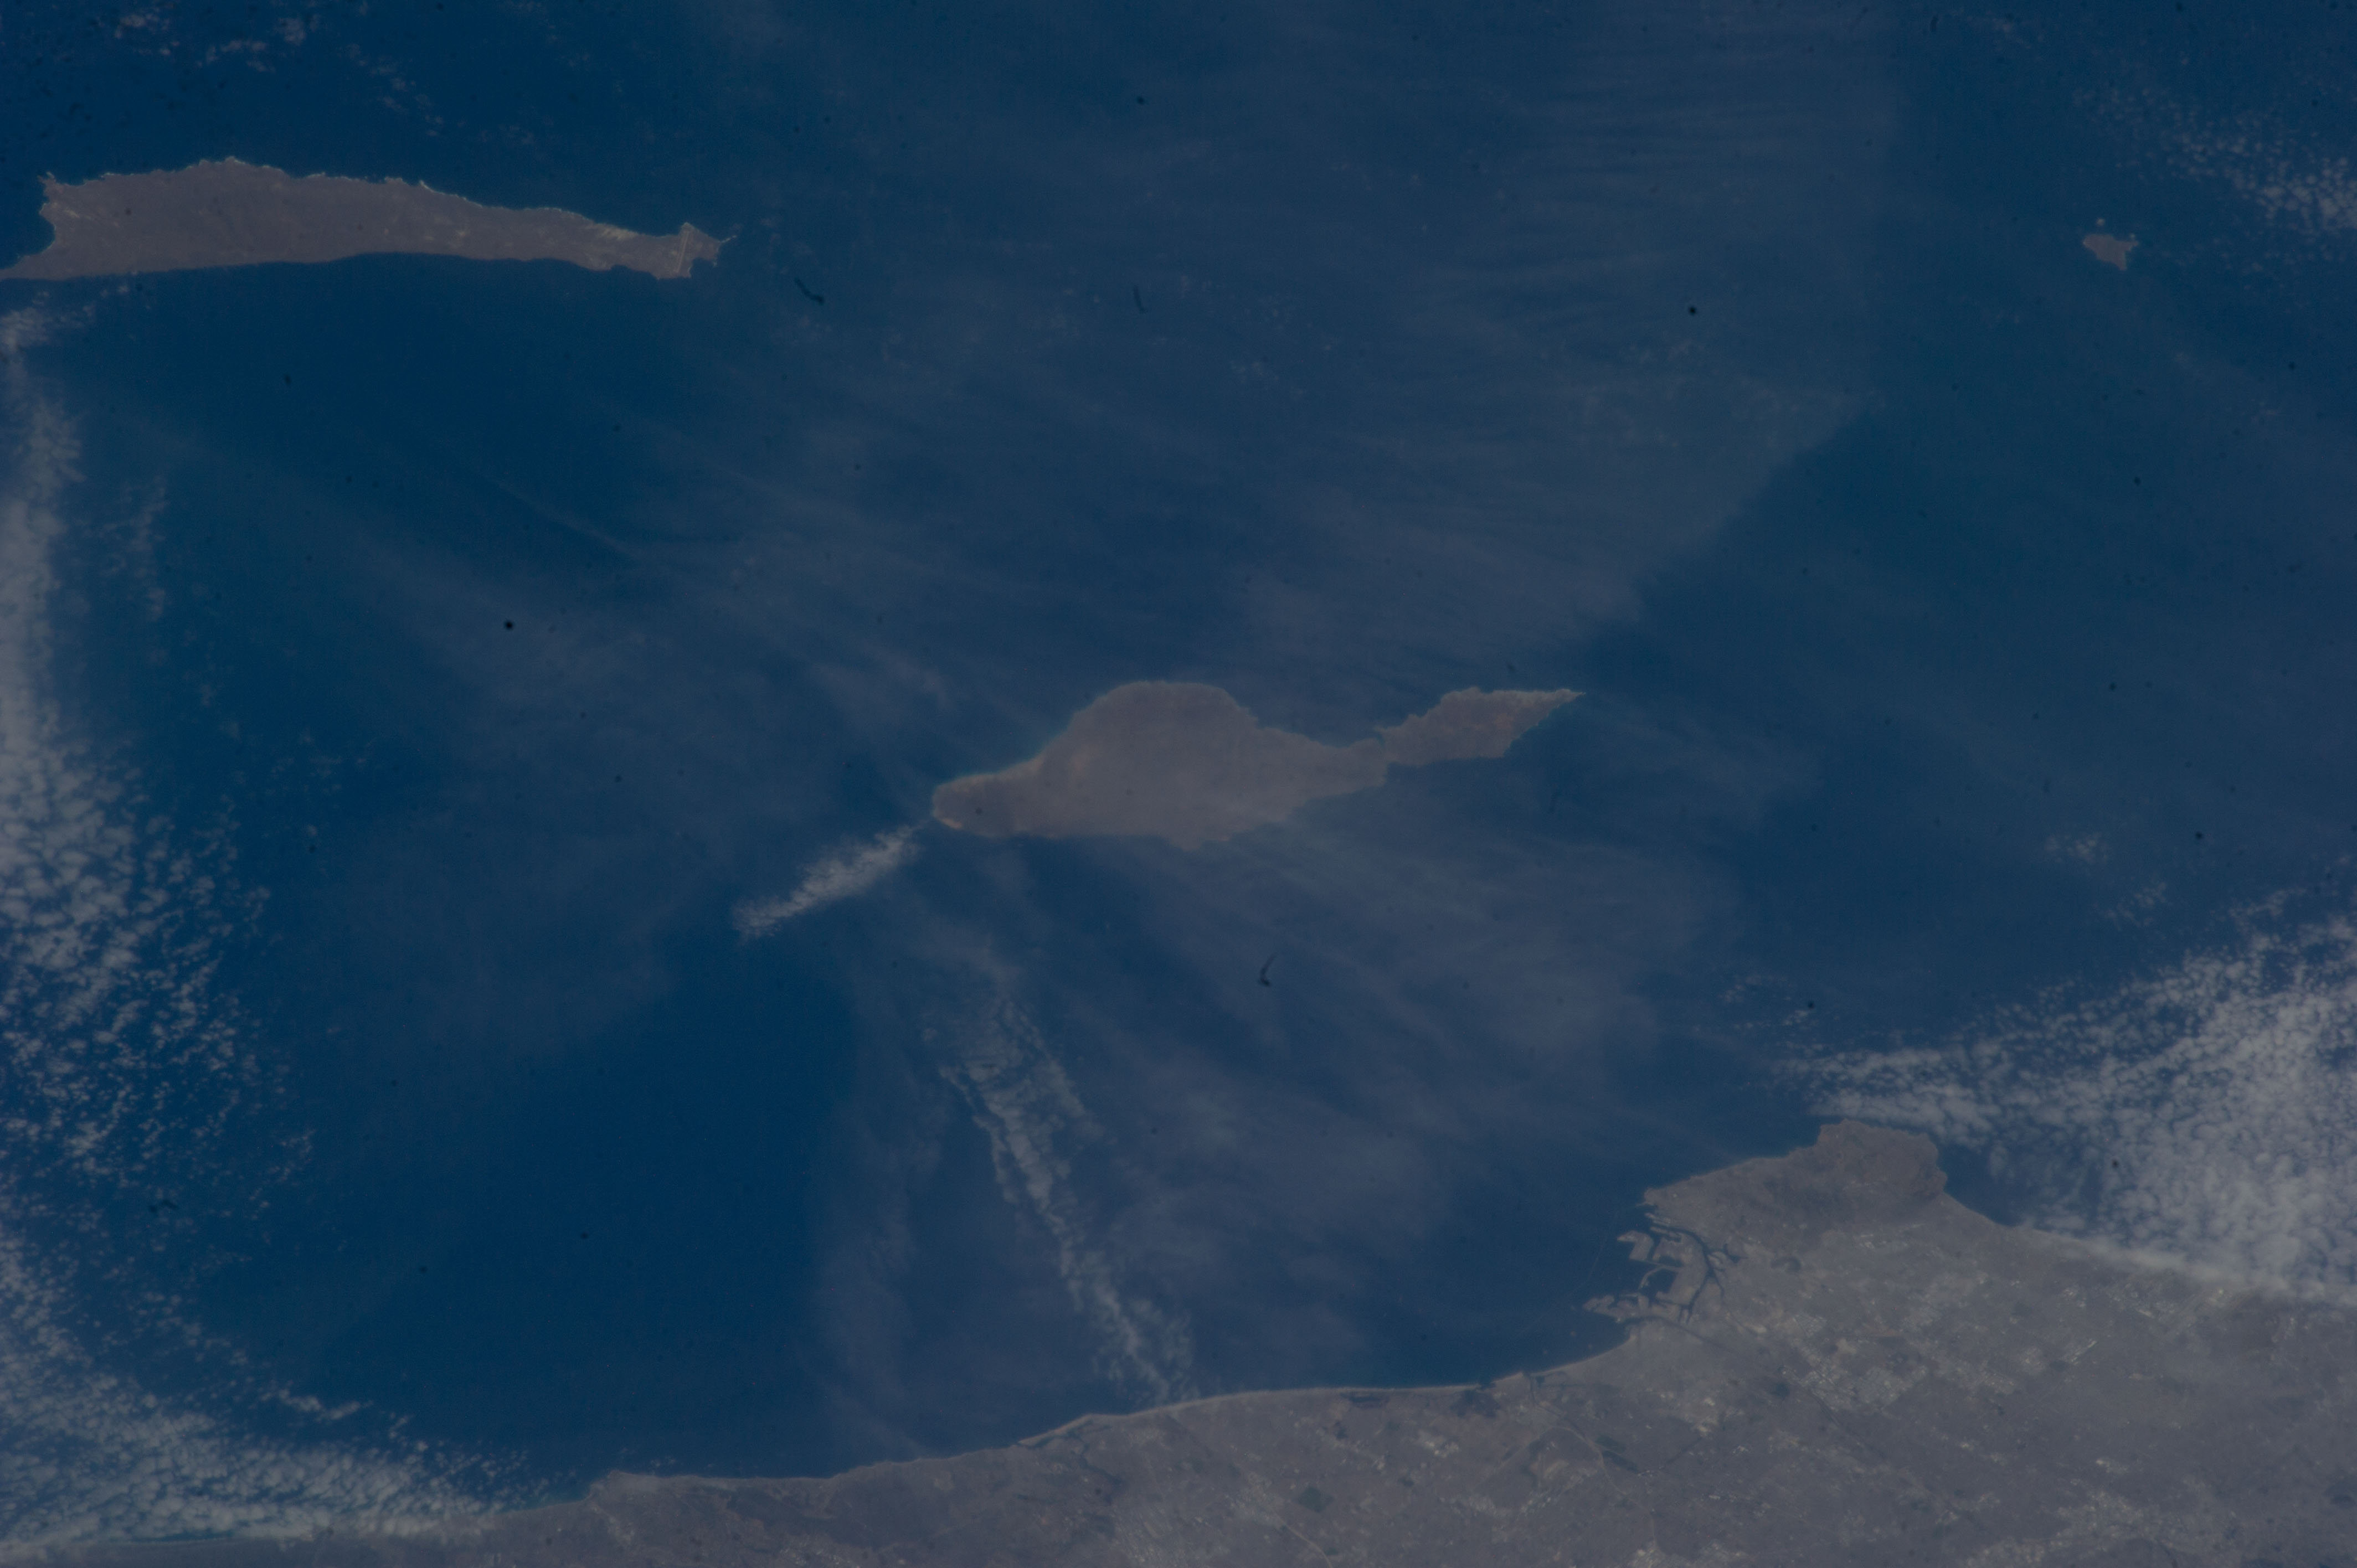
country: USA-CALIFORNIA
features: SAN CLEMENTE ISLAND, SANTA CATALINA ISLAND, PACIFIC OCEAN, LOS ANGELES
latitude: 33.4
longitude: -118.4
